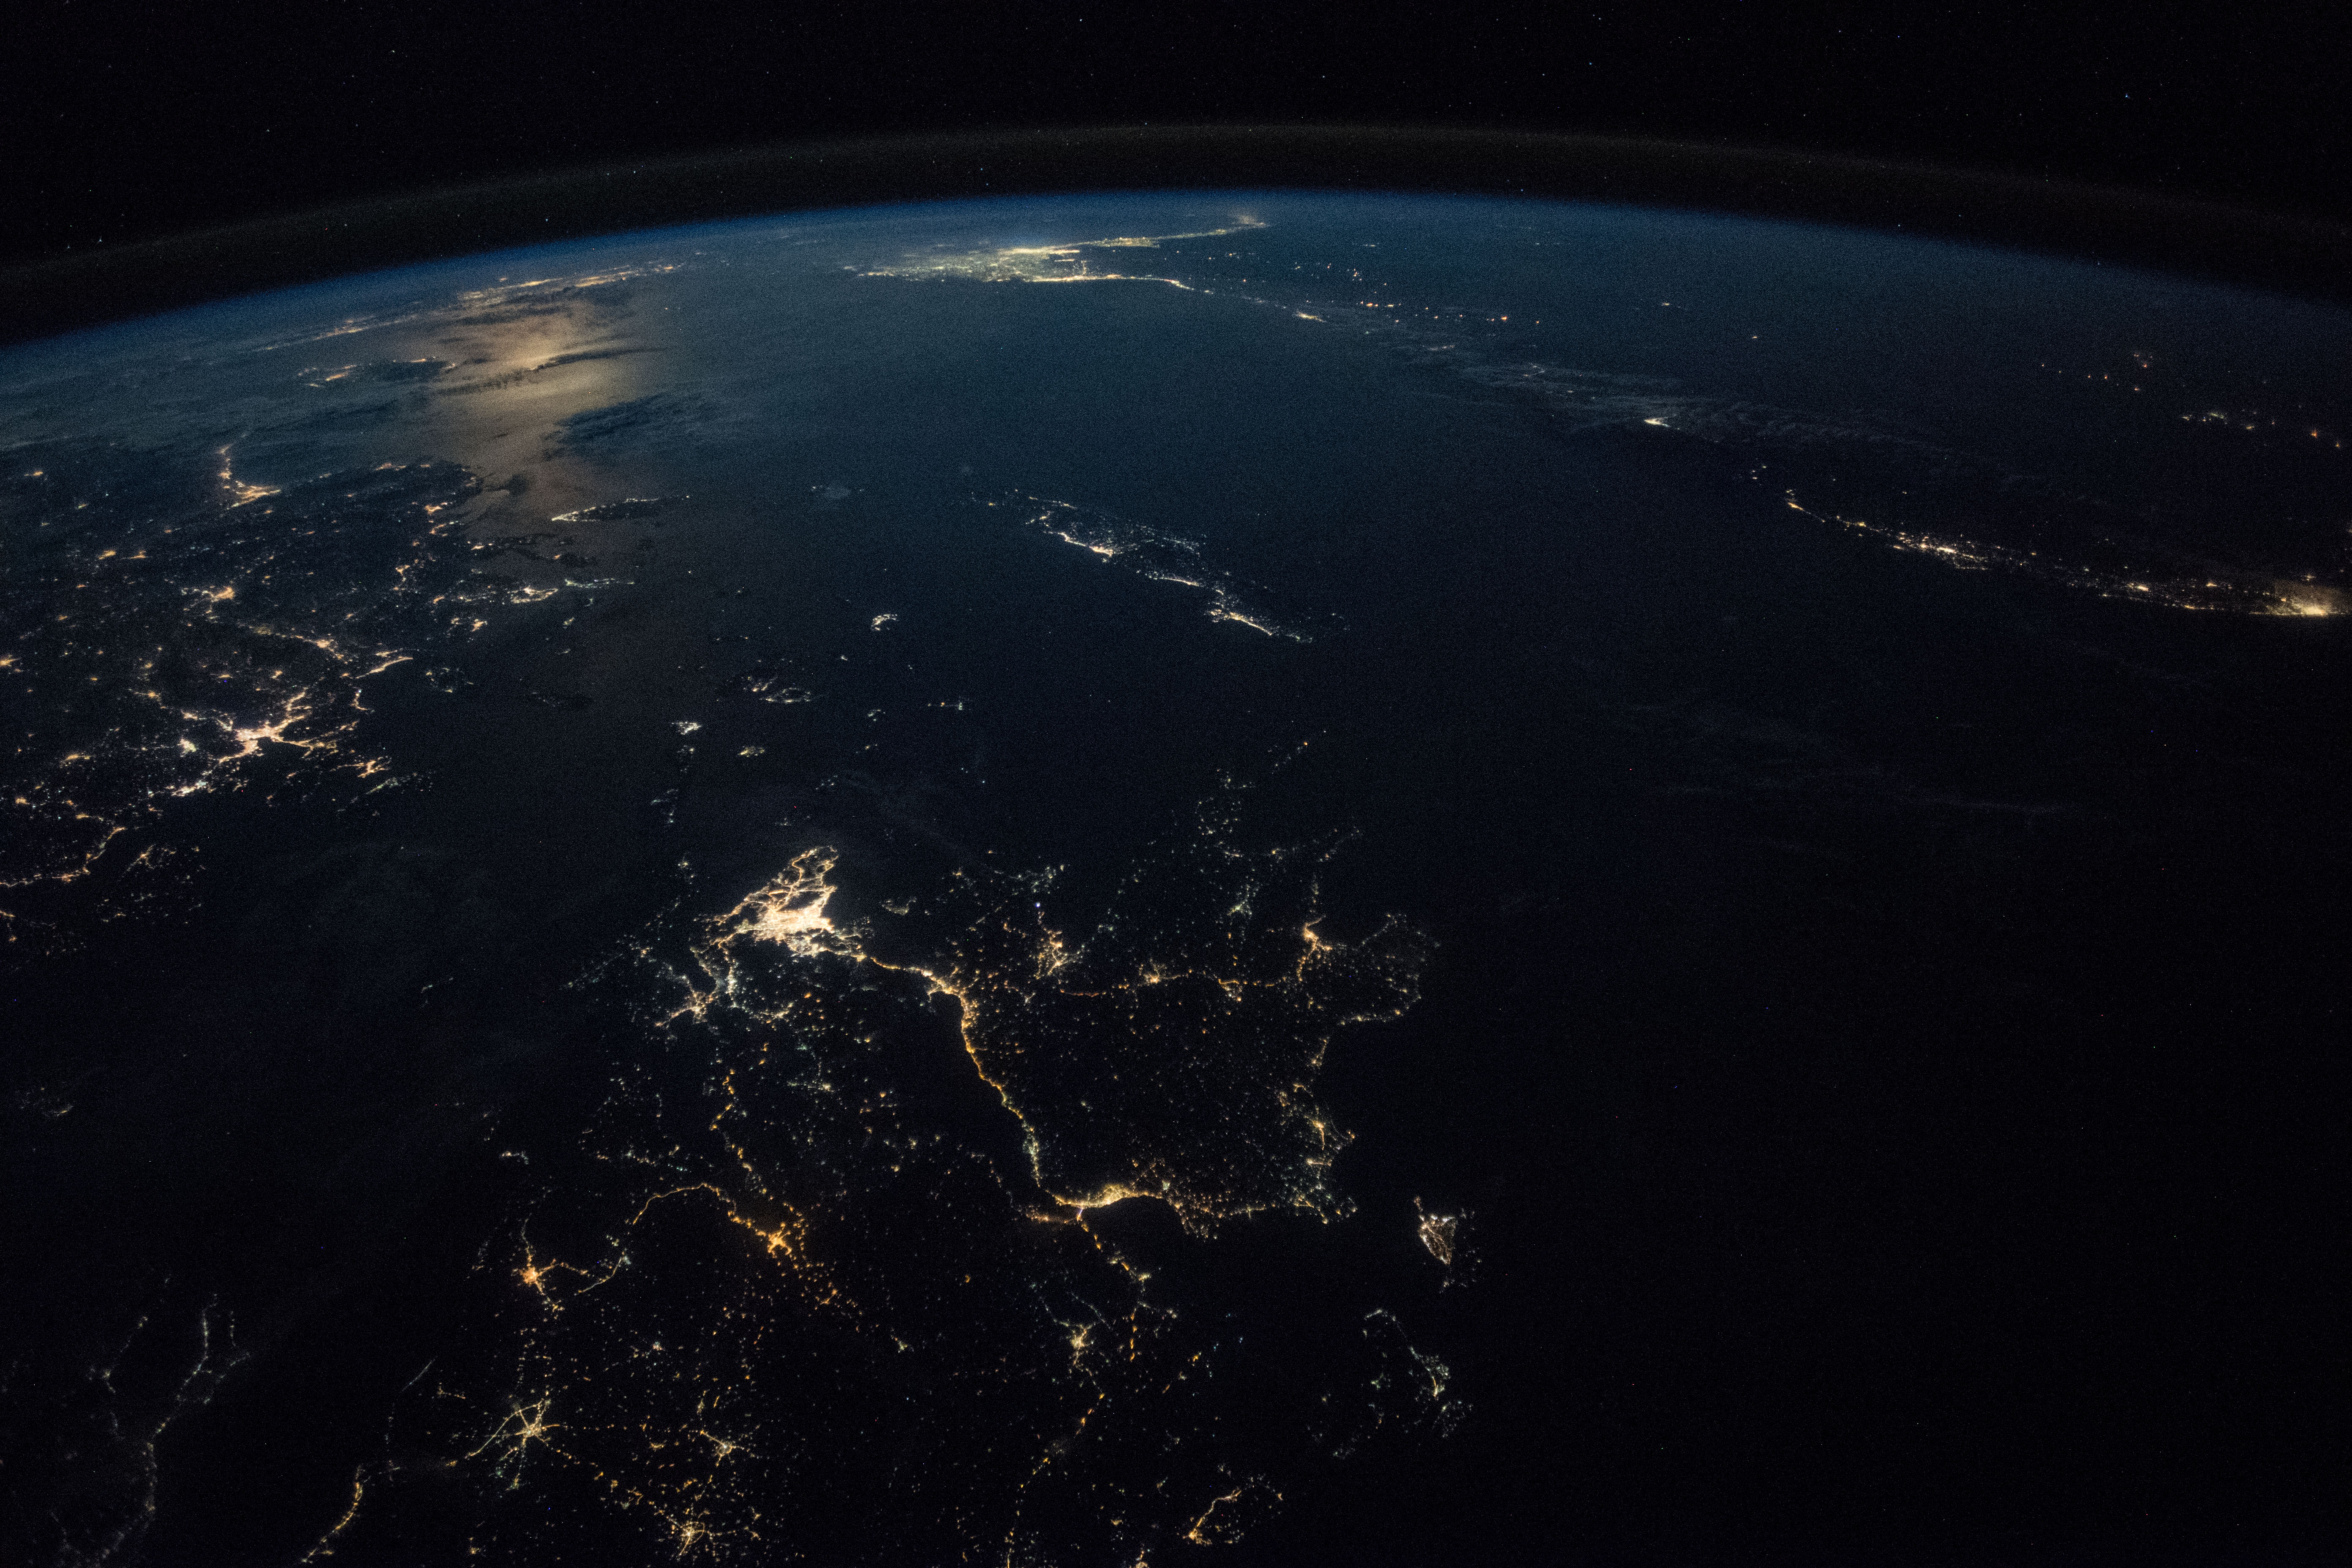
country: GREECE
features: EGEO ISLANDS, KOS ISLAND, CRETE ISLAND, IZMIR CITY, AEGEAN SEA, ATHENS CITY, NIGHT, EARTH LIMB
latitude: 36.2
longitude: 23.3
